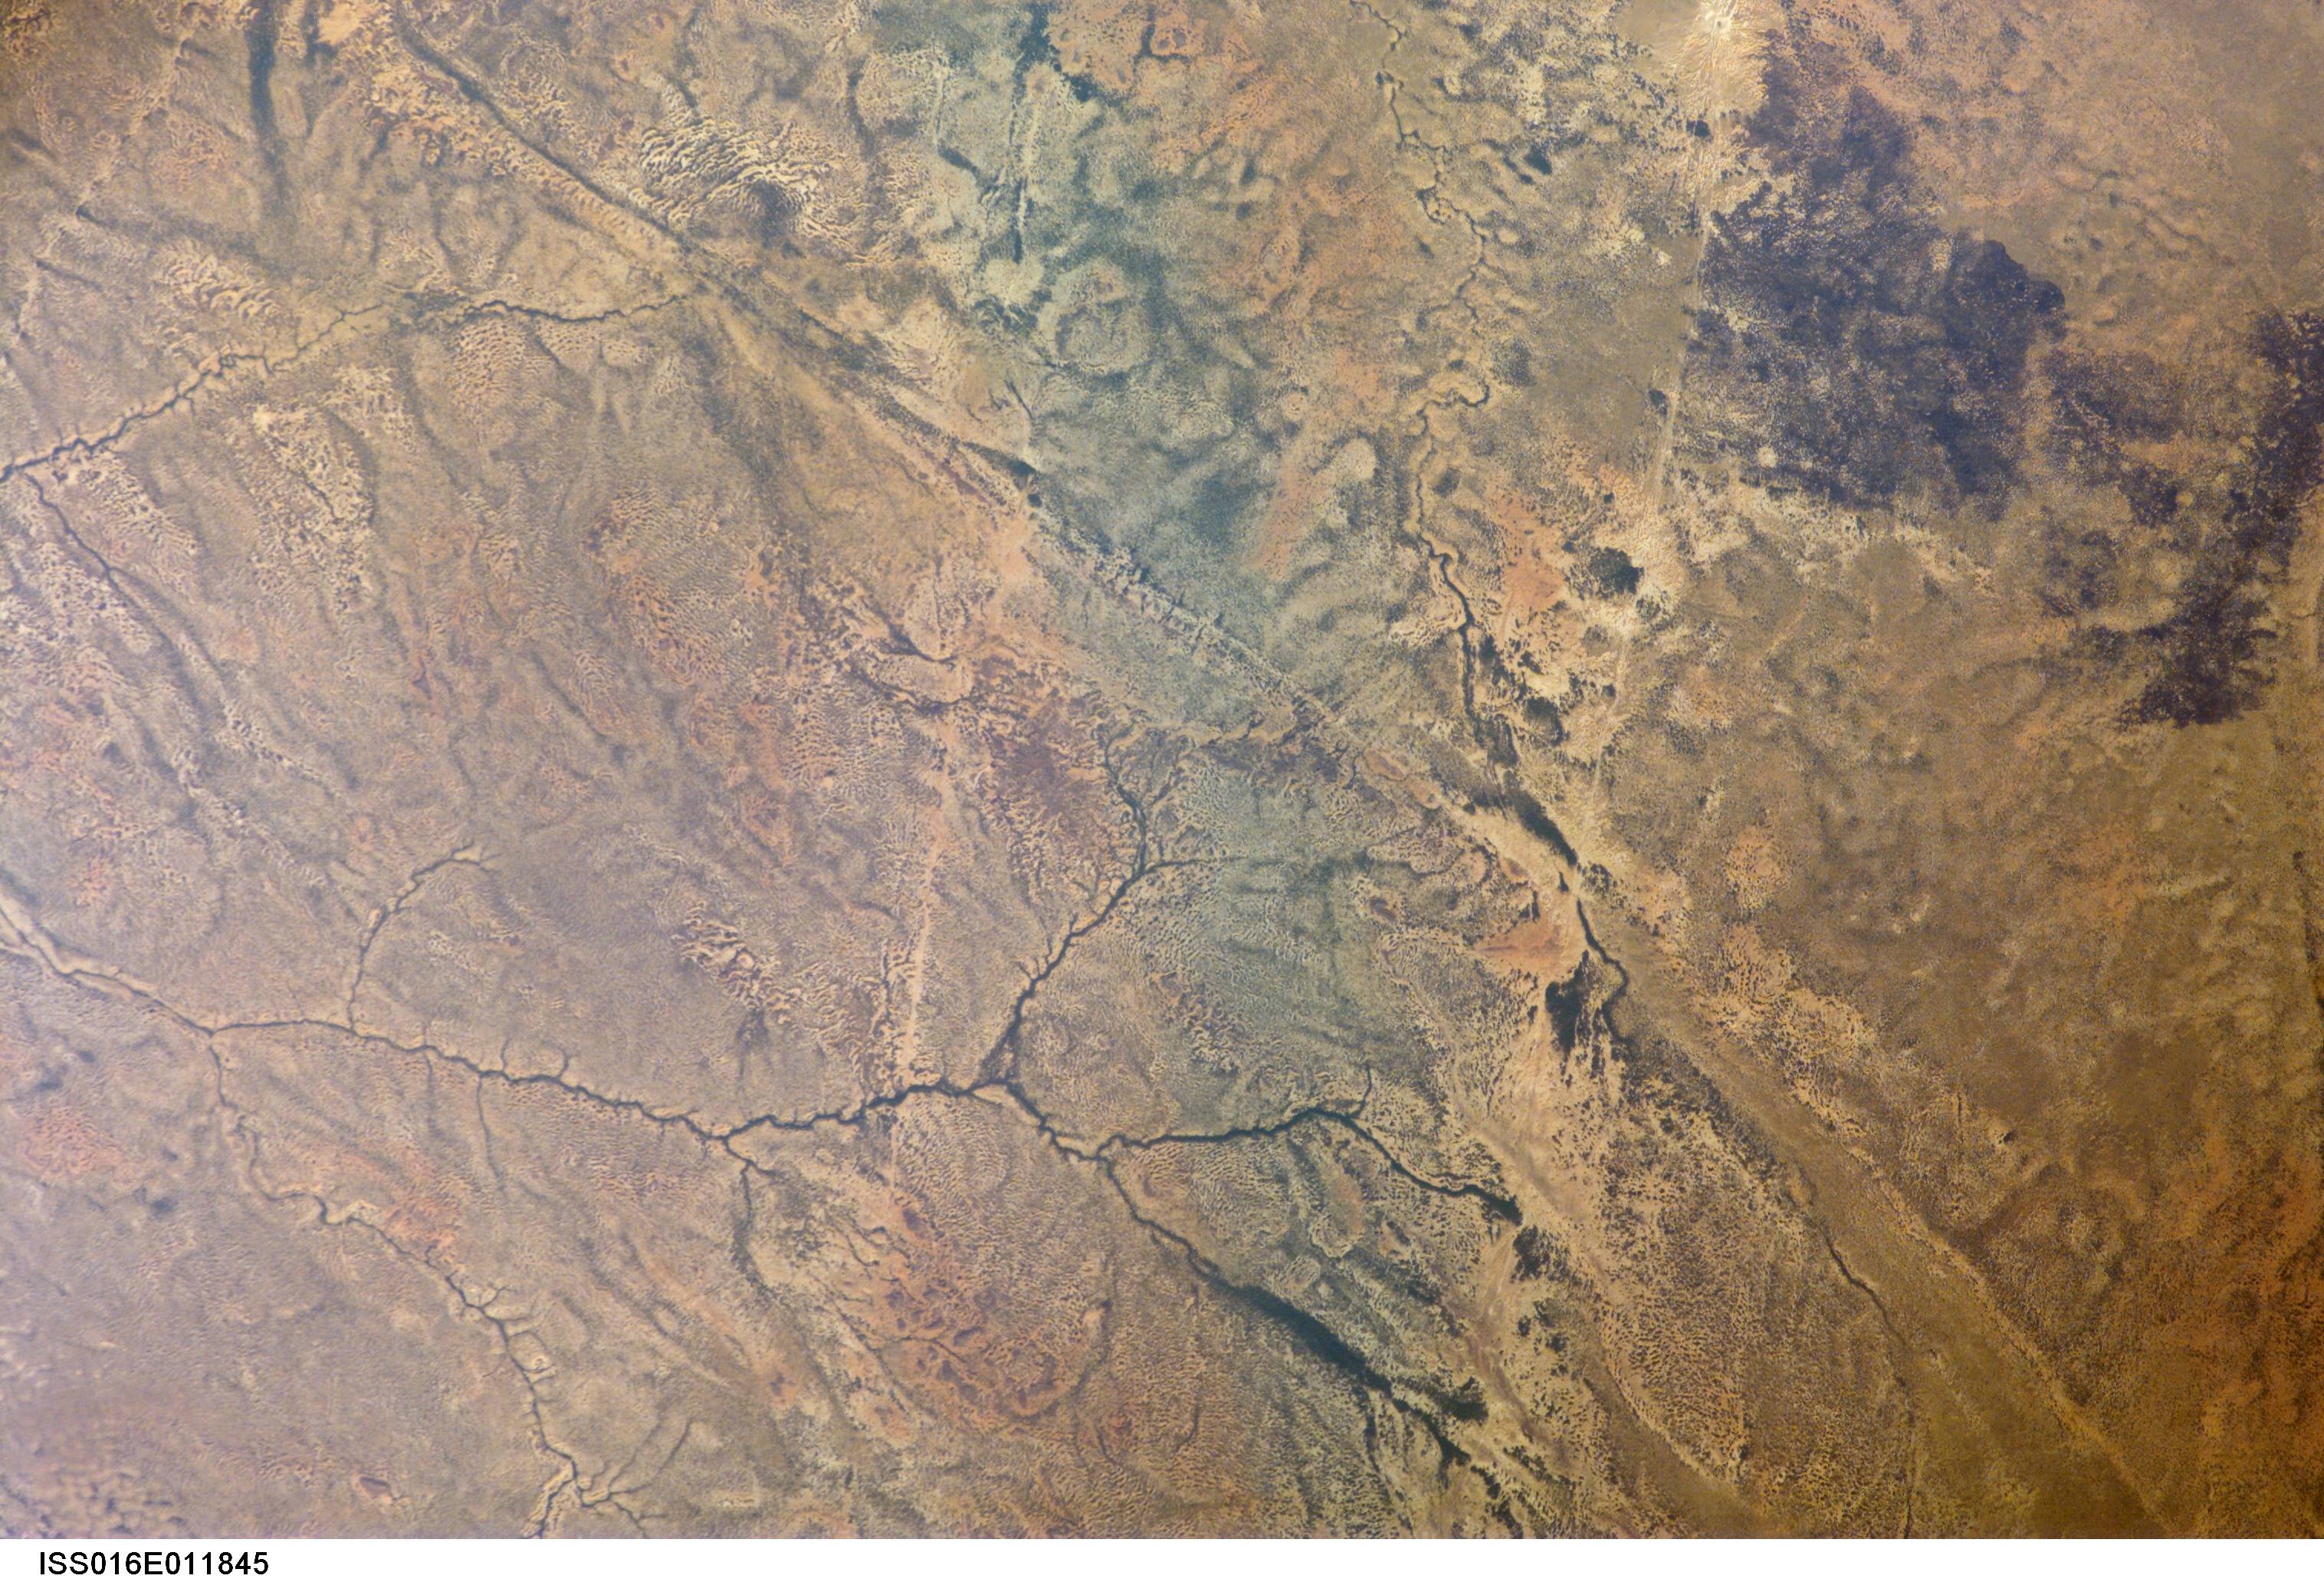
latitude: 15.0
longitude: -6.4
